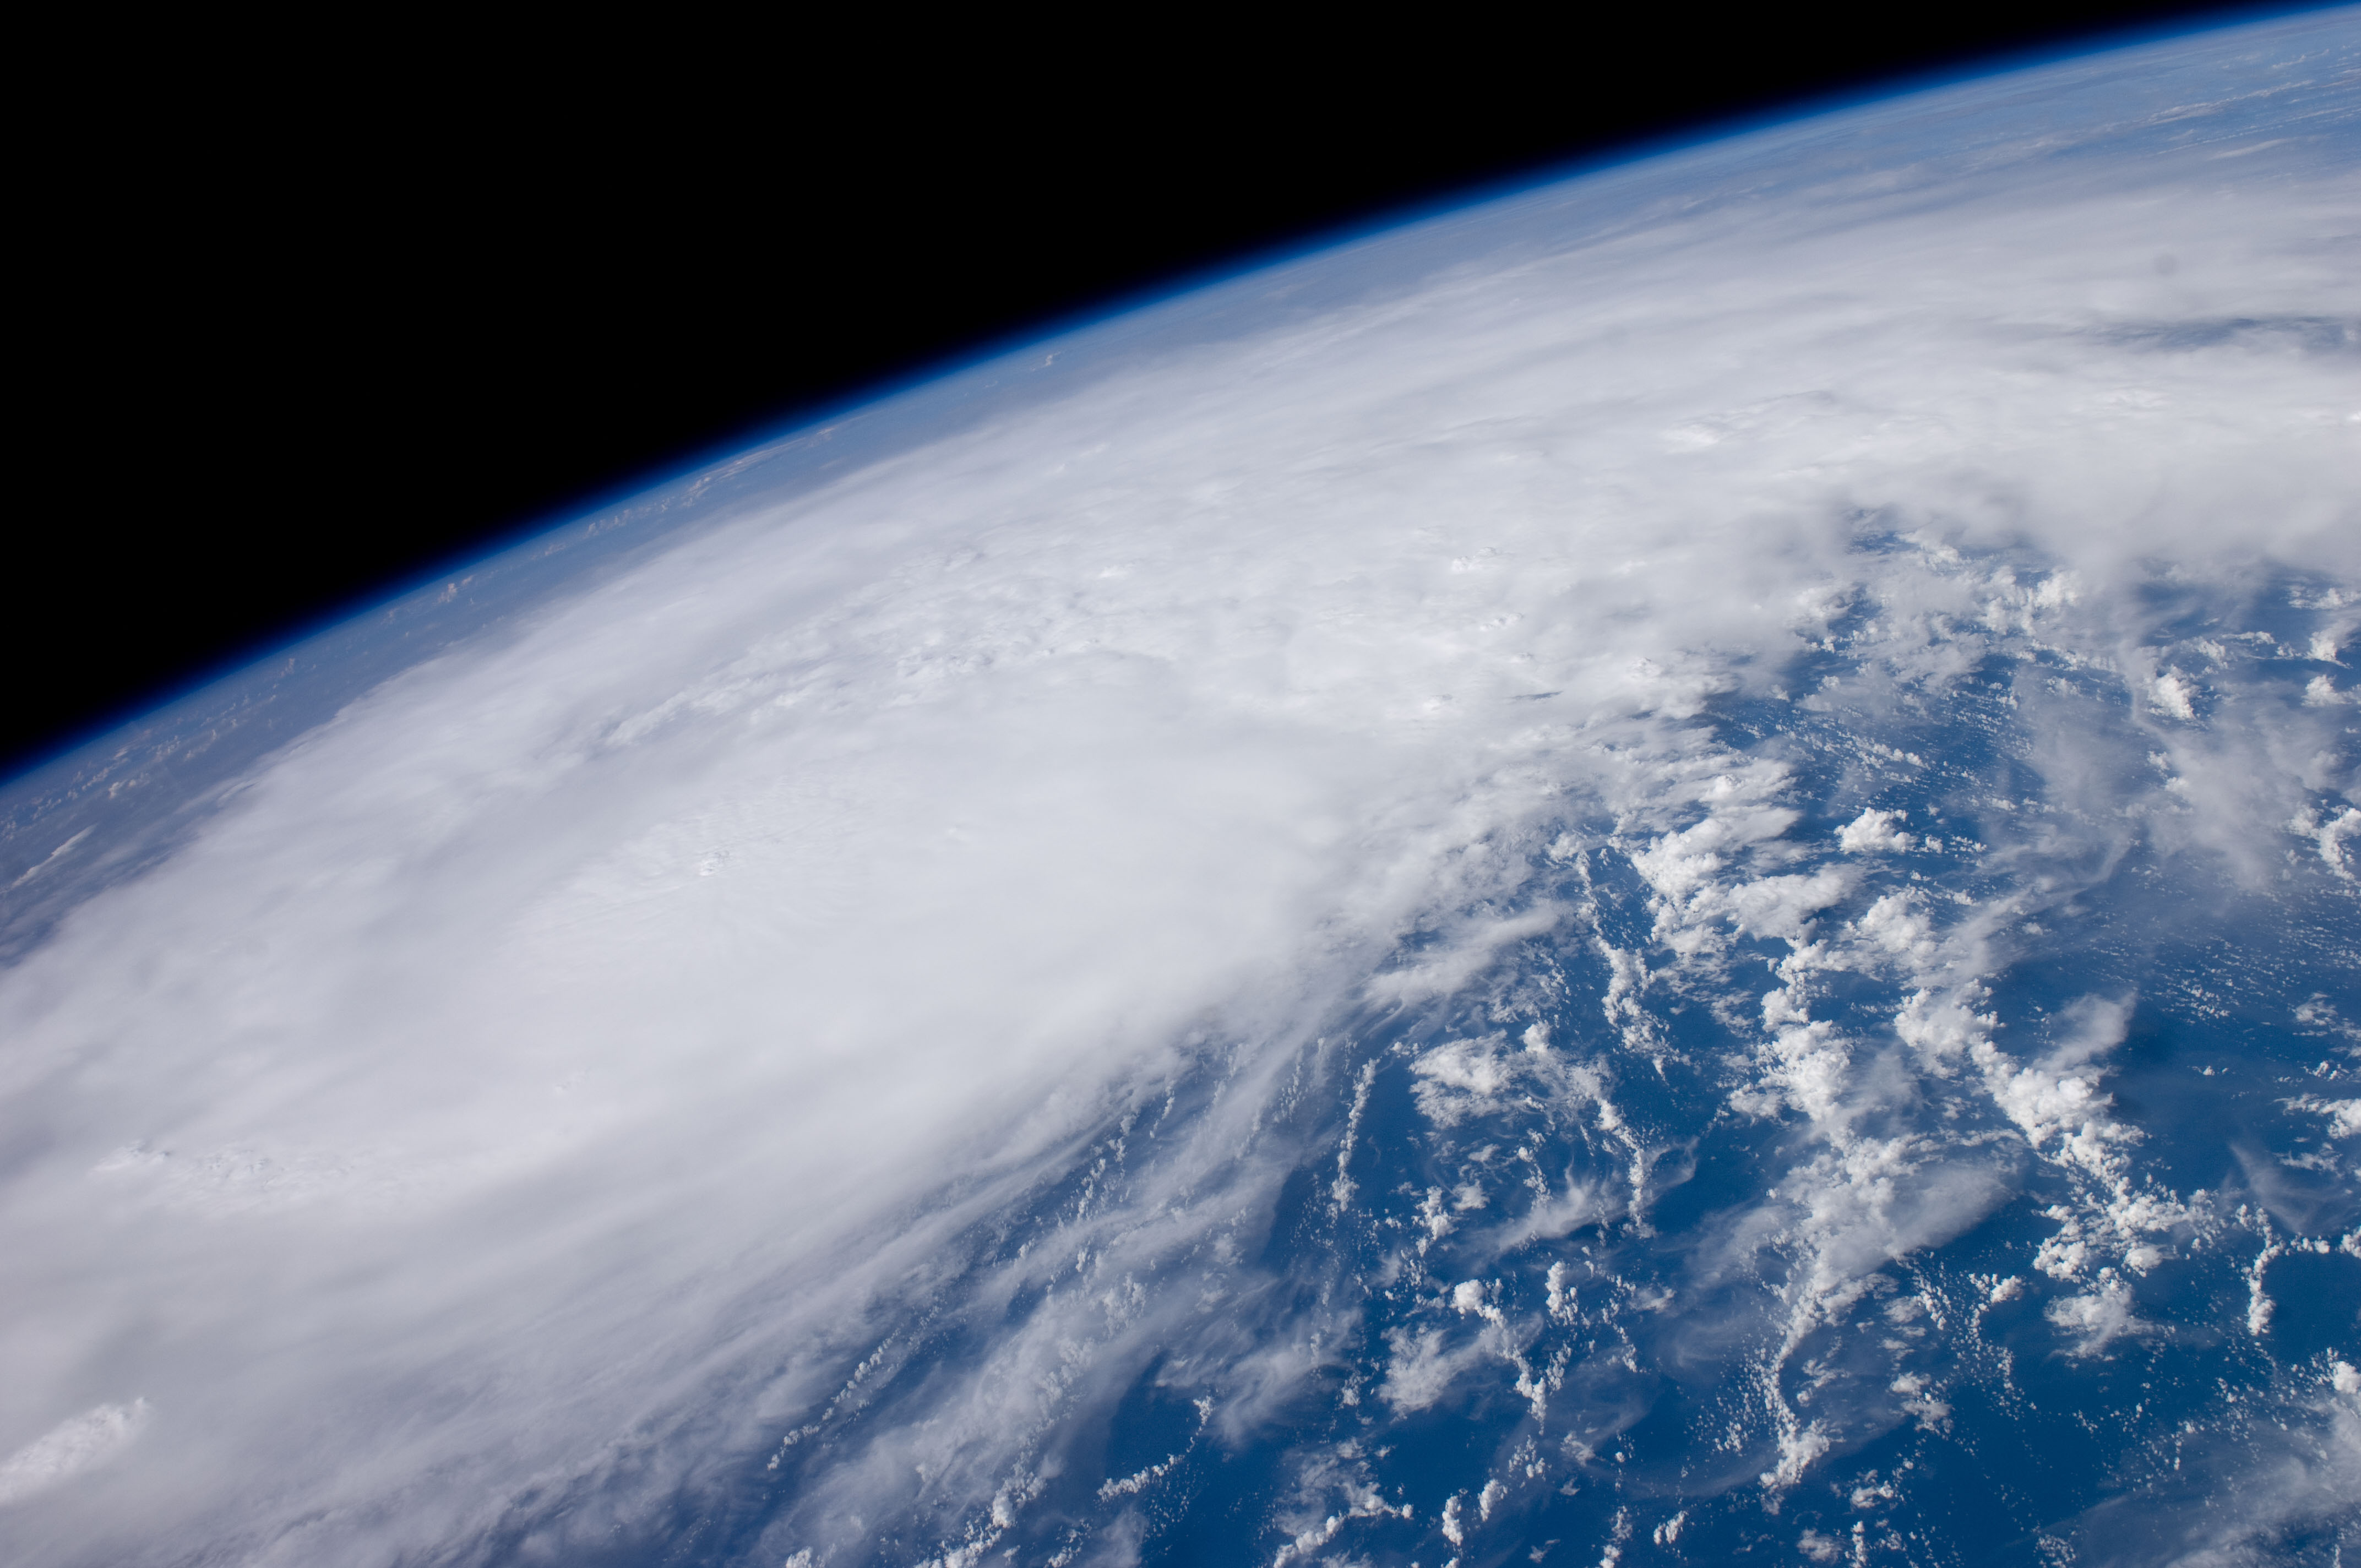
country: DOMINICAN REPUBLIC
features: PAN-HURRICANE IRENE, ATLANTIC O., STORM BANDS
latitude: 19.5
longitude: -68.5
